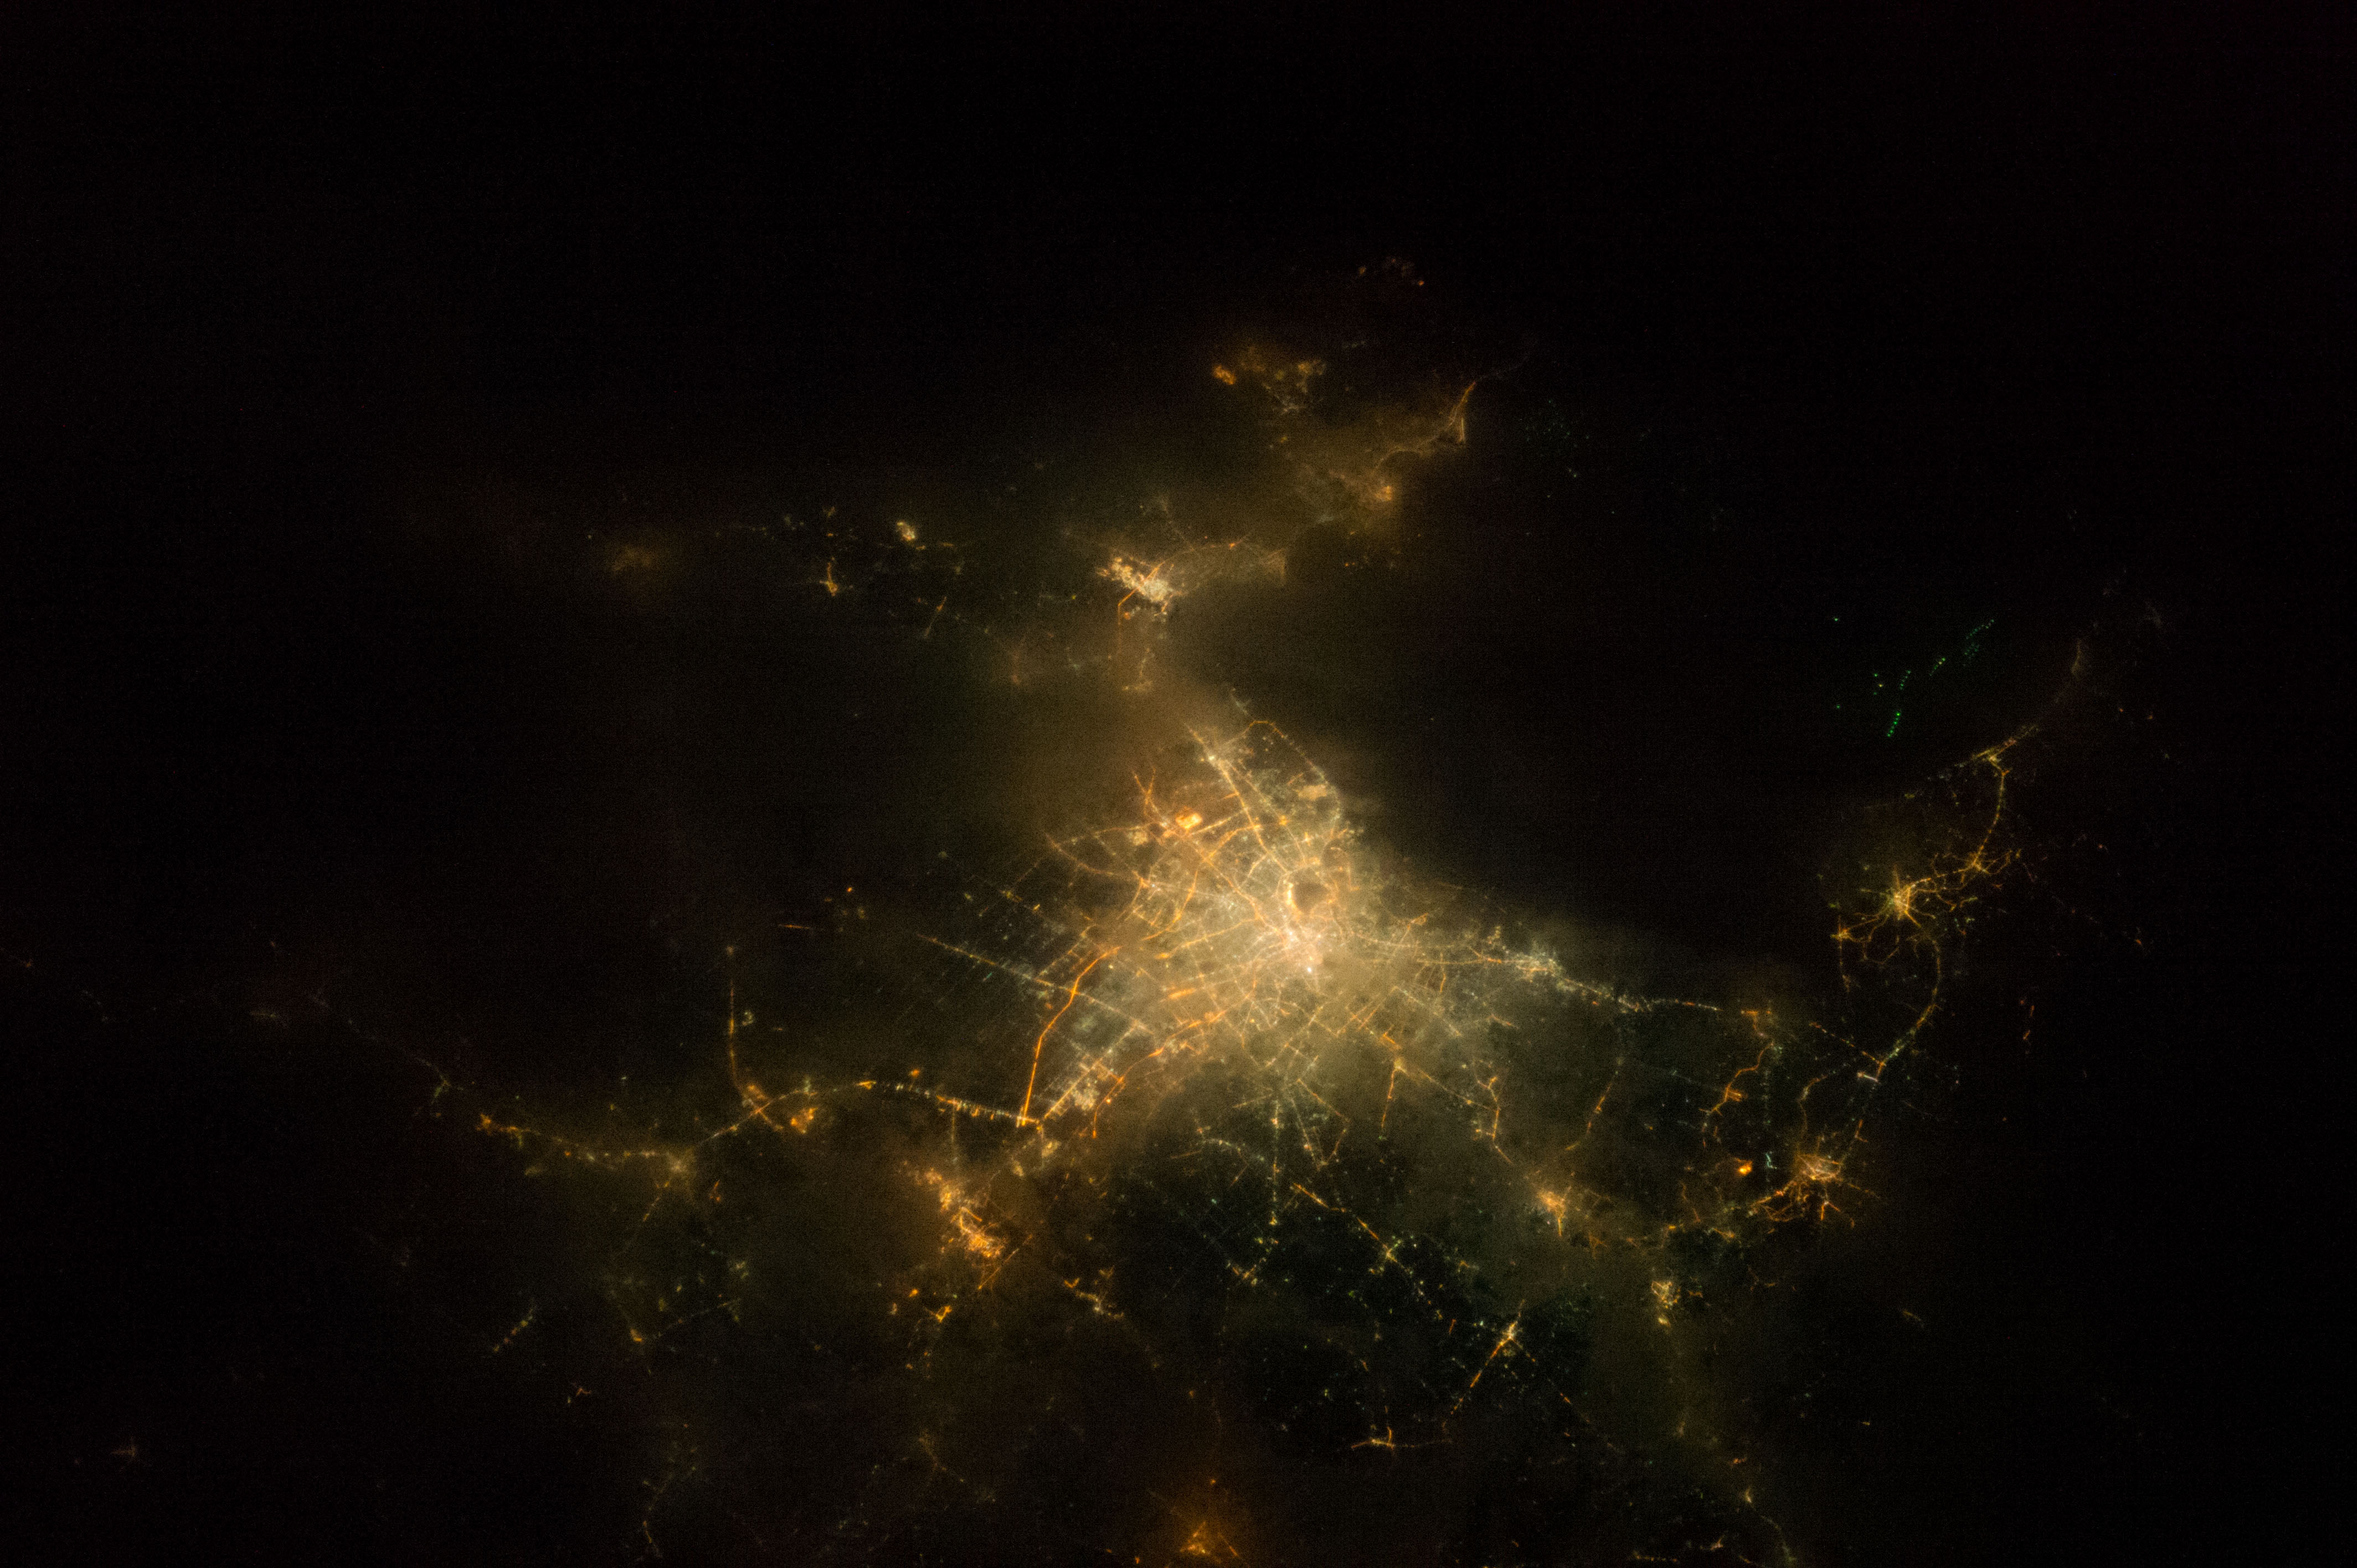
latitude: 13.7
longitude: 100.7
